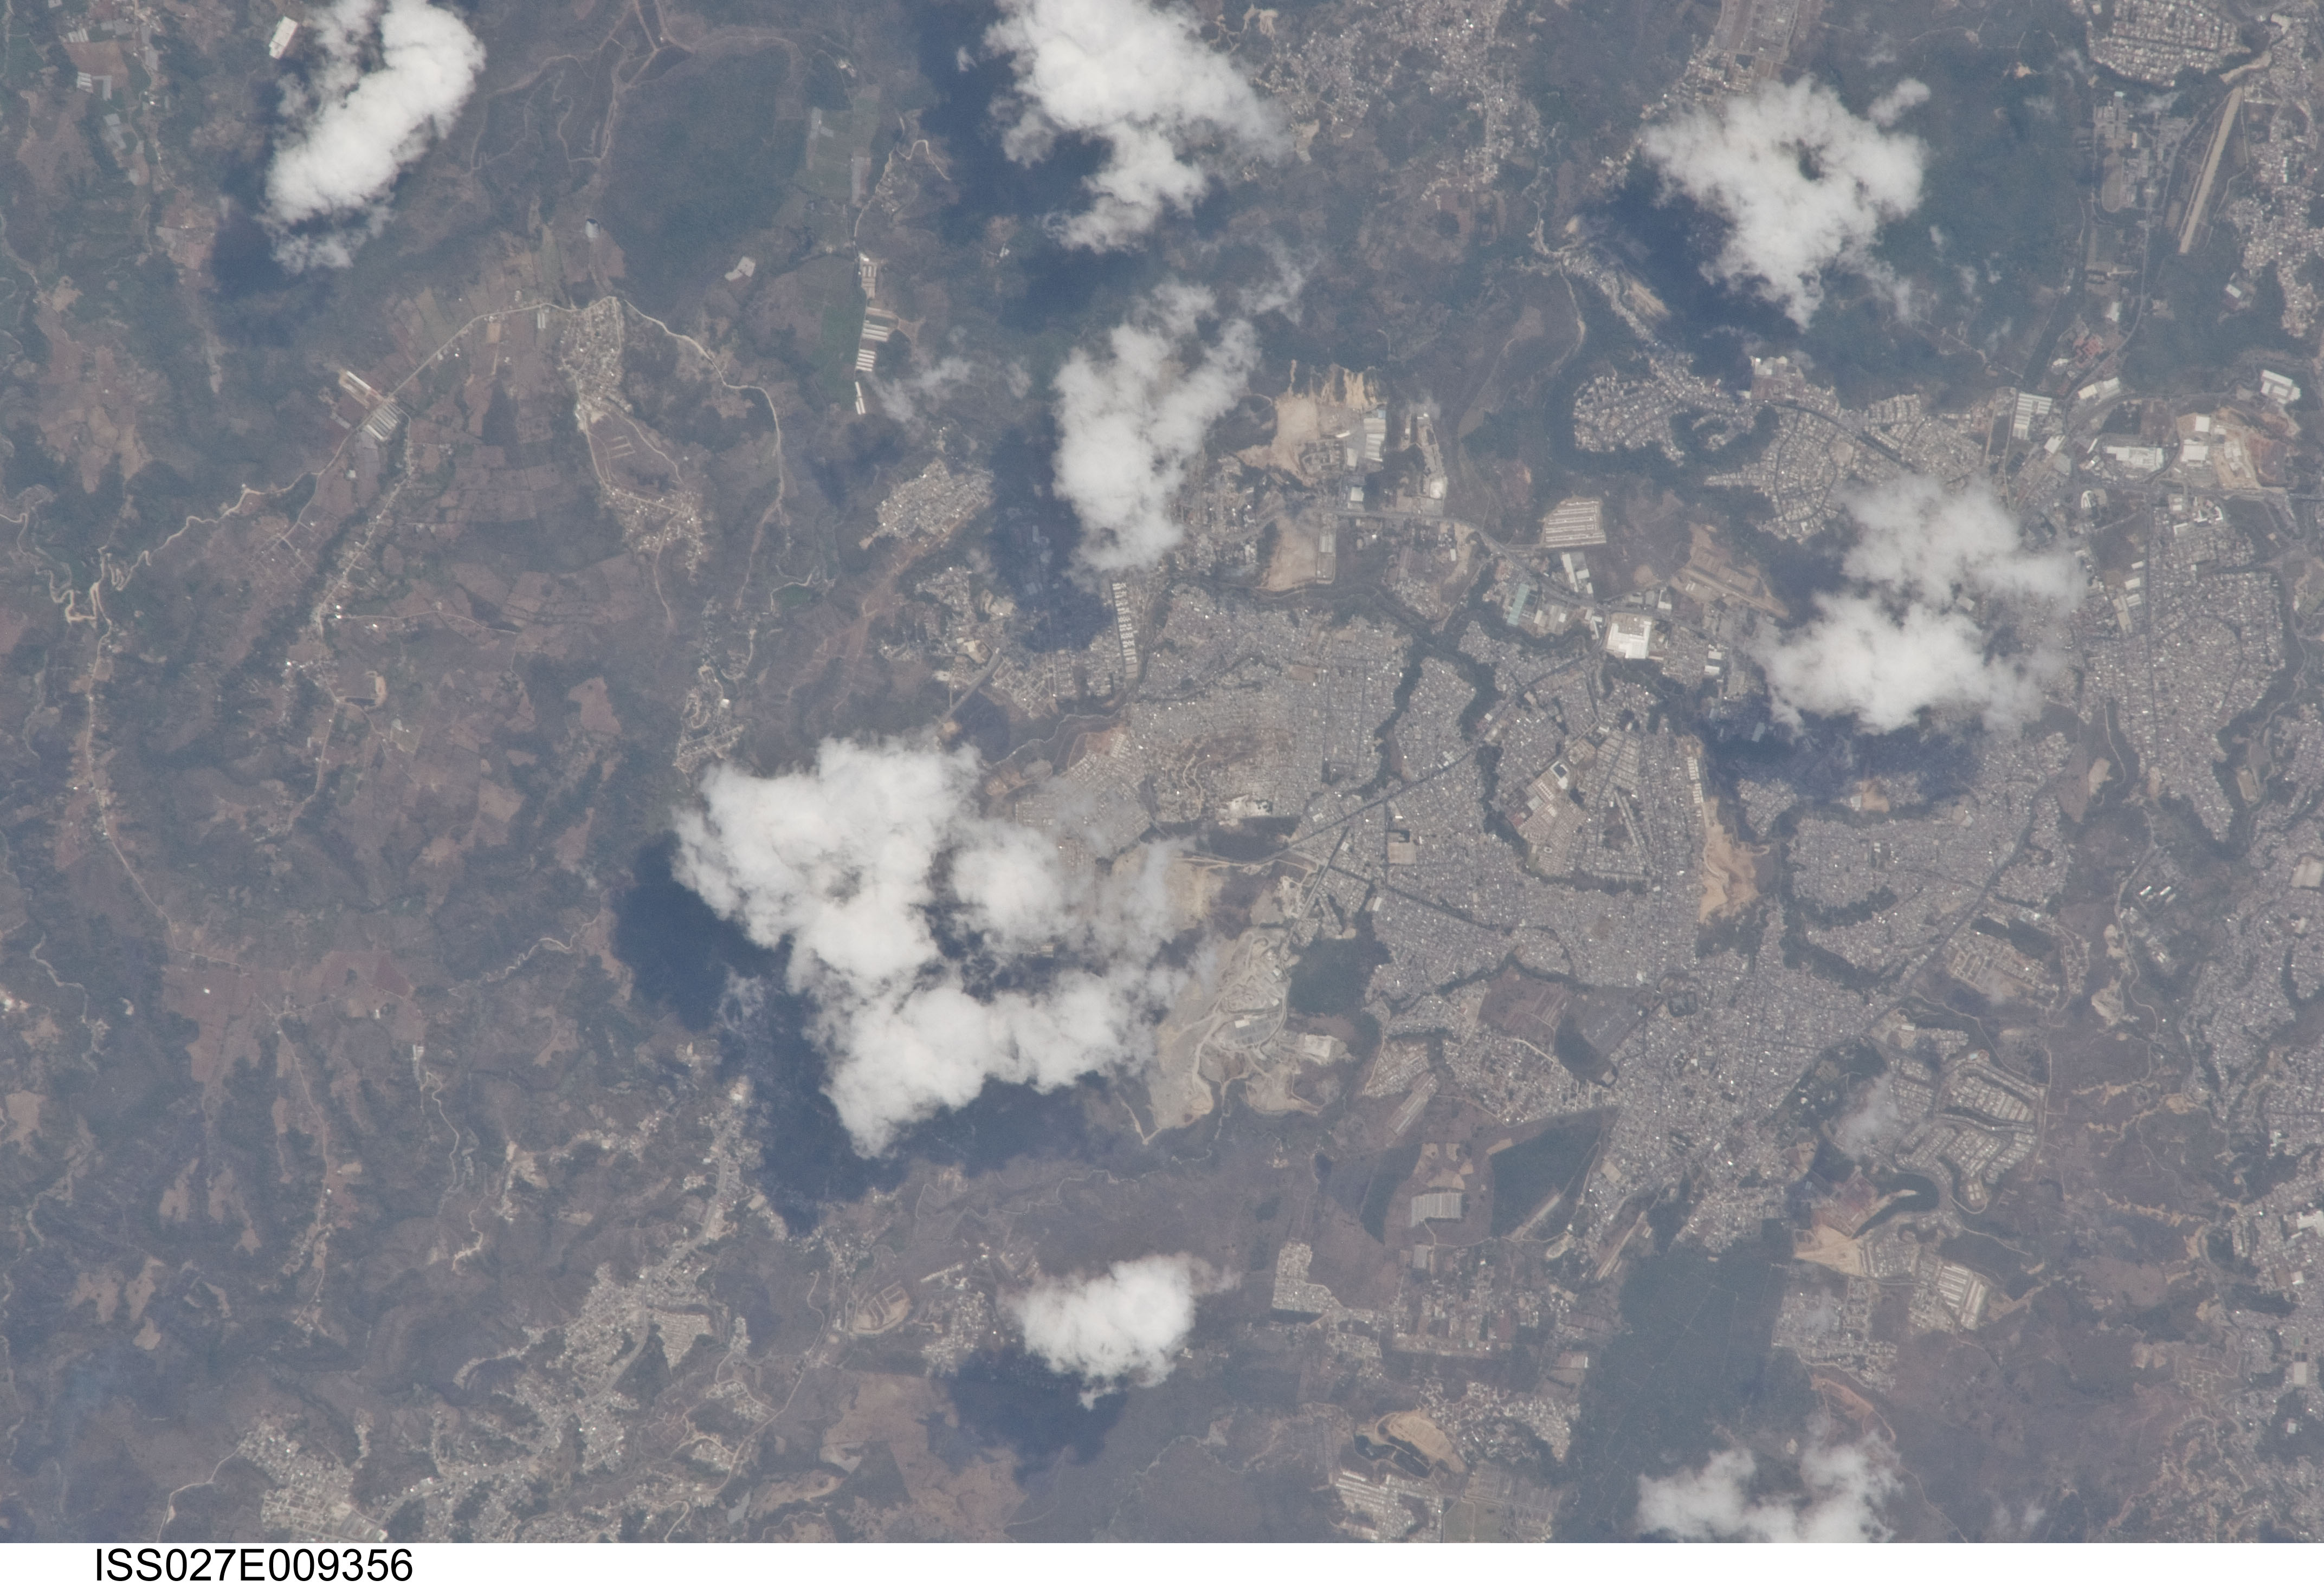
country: GUATEMALA
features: EASTERN GUATAMALA CITY
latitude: 14.6
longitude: -90.5
